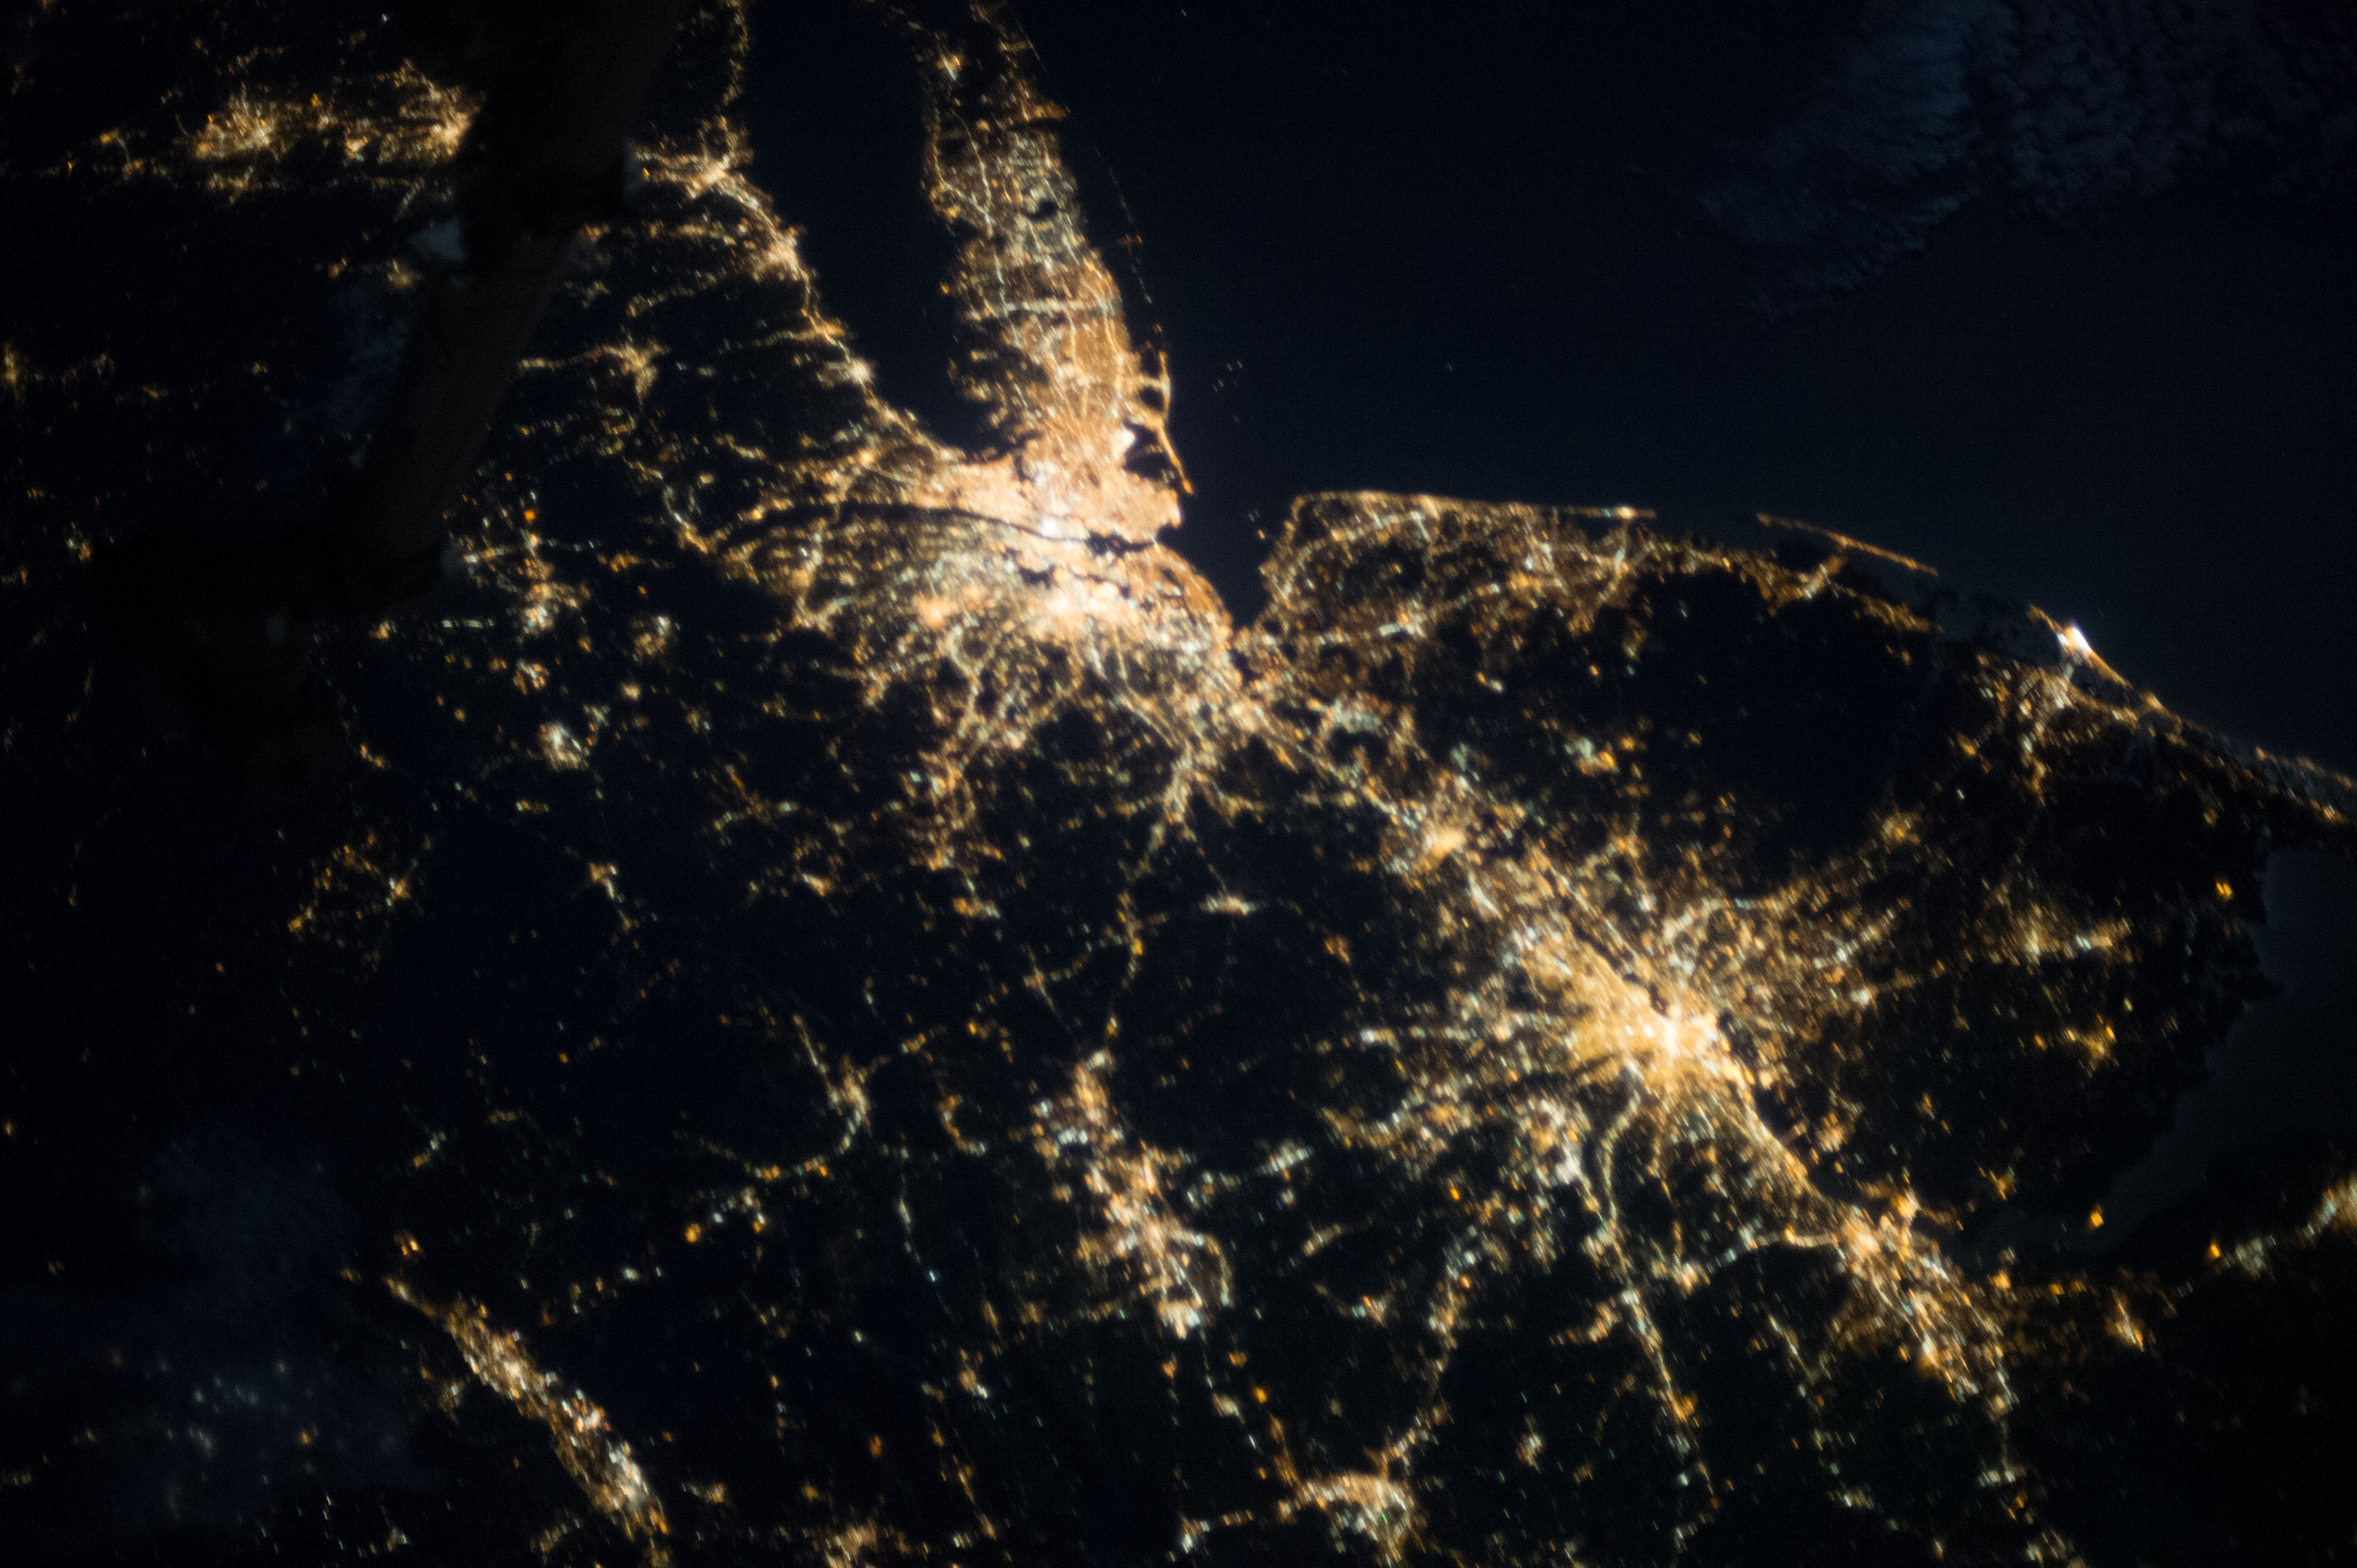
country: USA-NEW JERSEY
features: PHILADELPHIA-ALLENTOWN-NEW YORK AREA AT NIGHT
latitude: 40.5
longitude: -74.5
